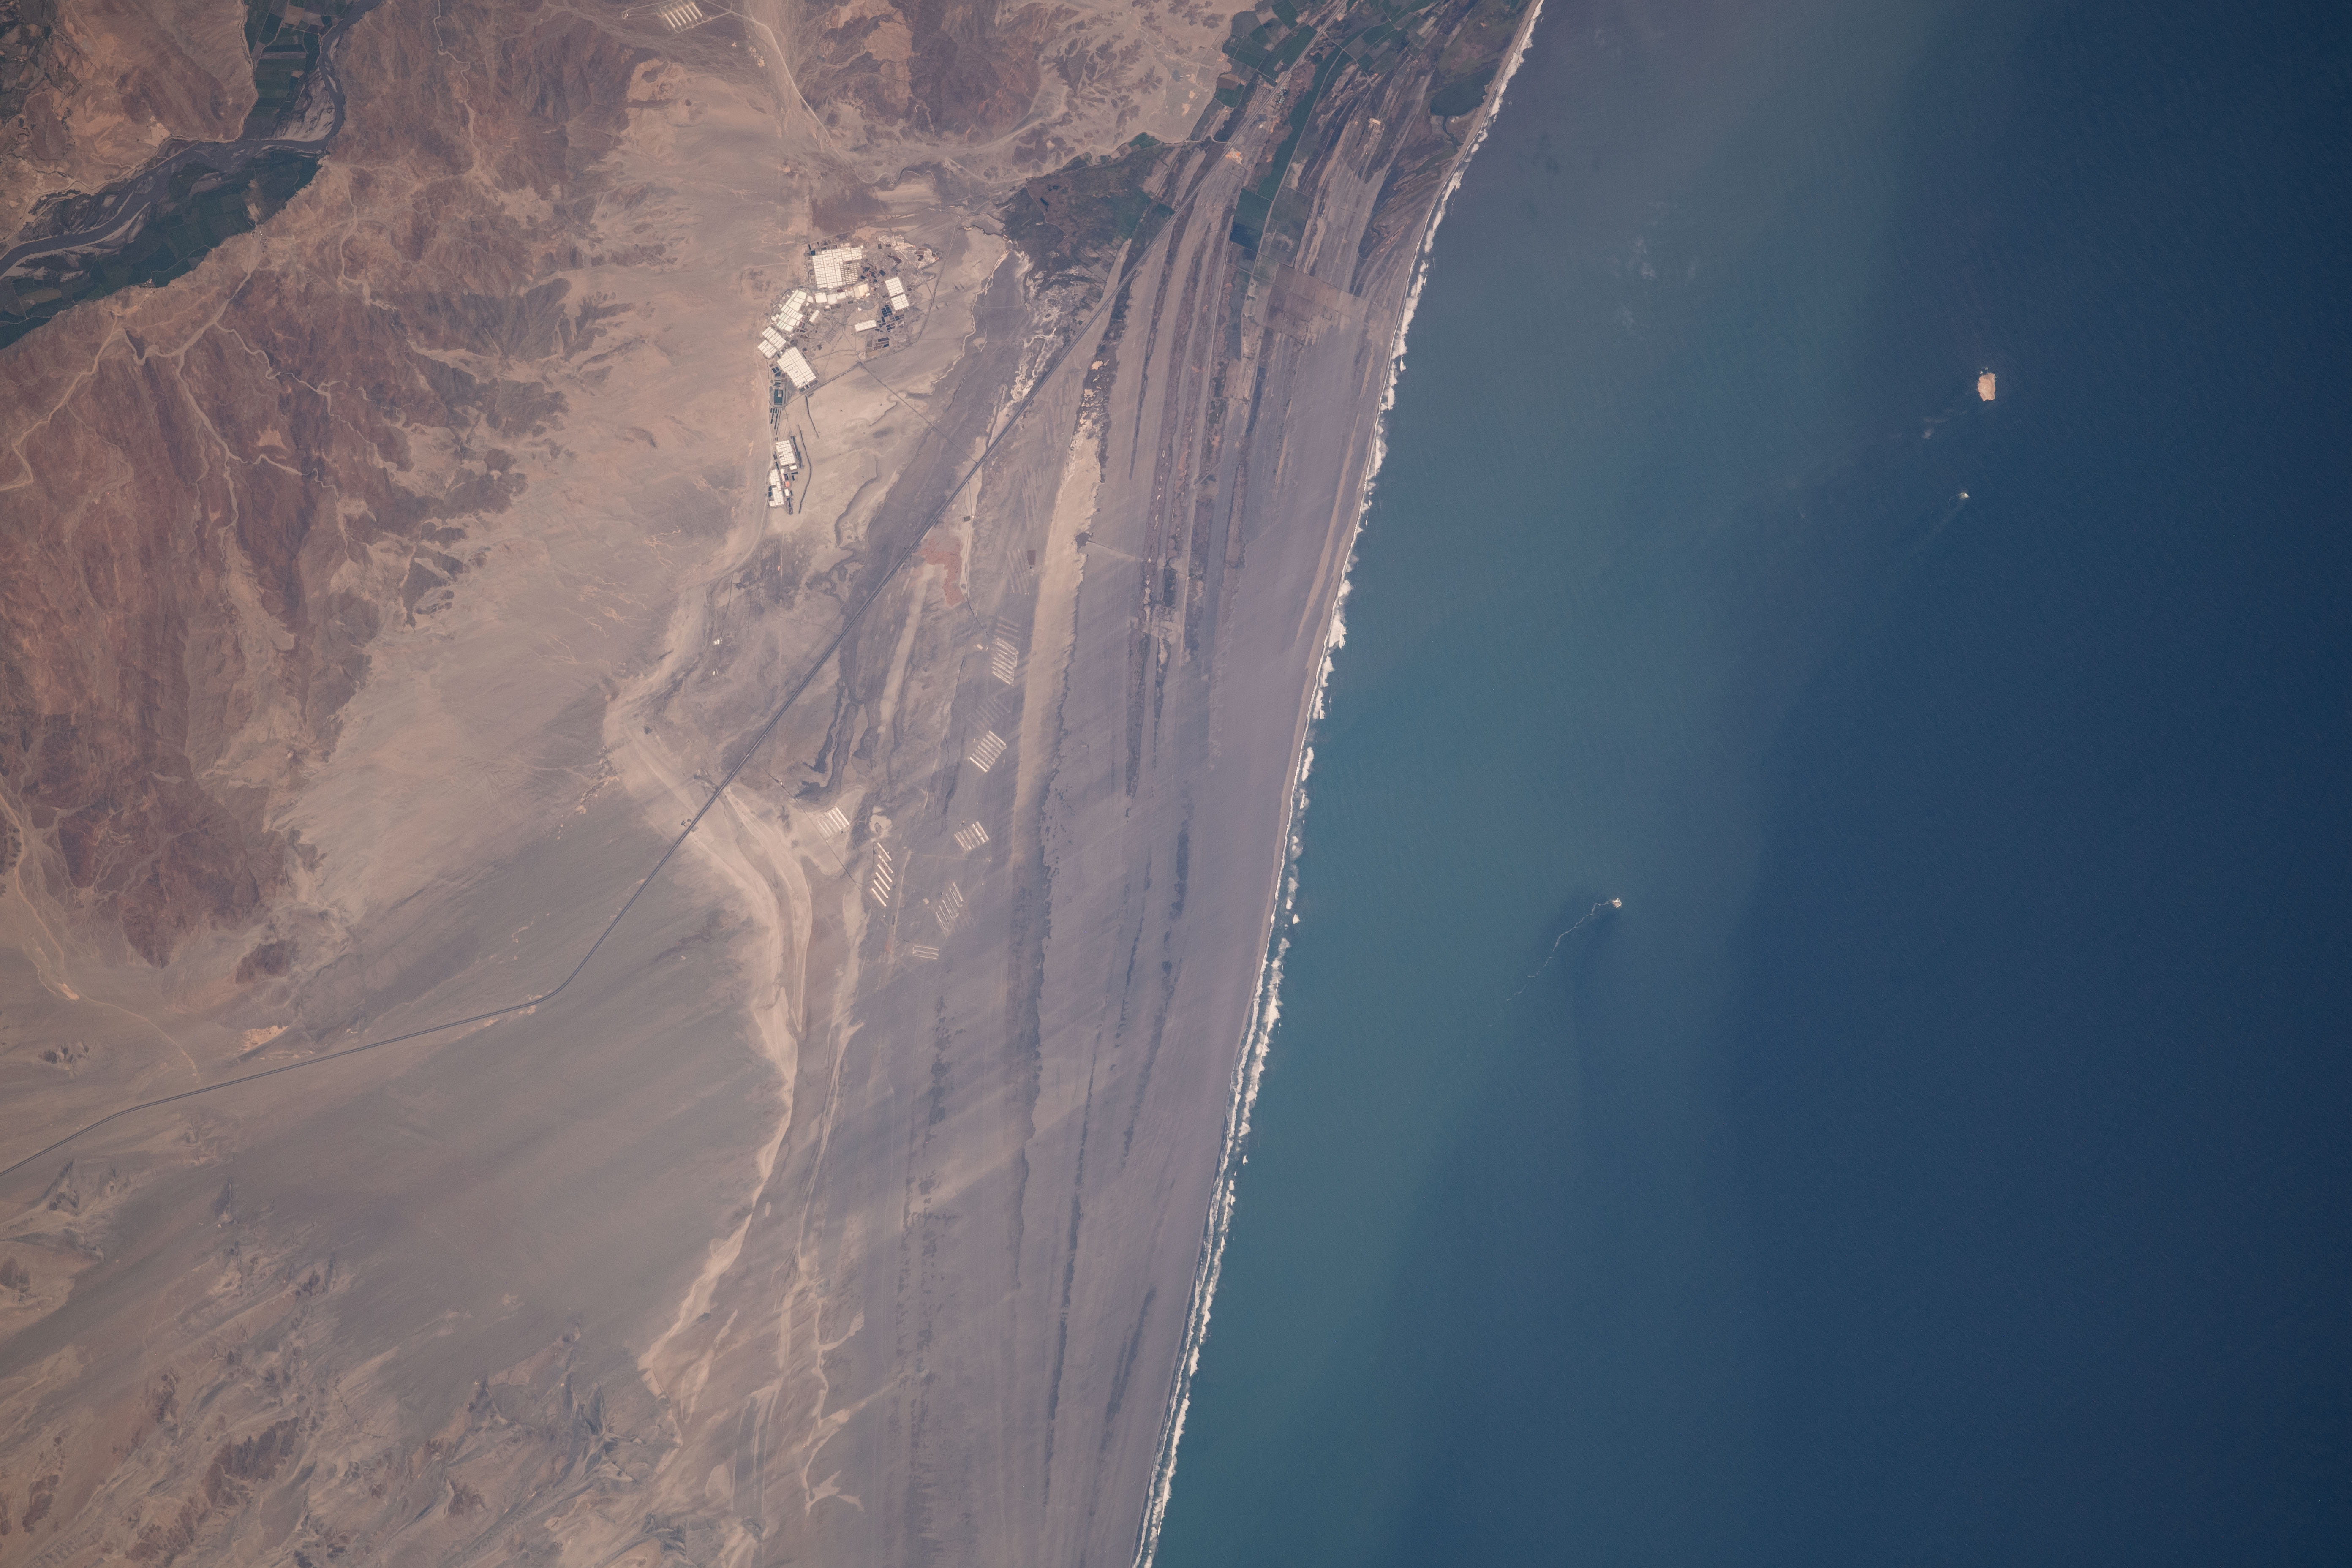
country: PERU
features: COASTLINE
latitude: -8.9
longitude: -78.7
